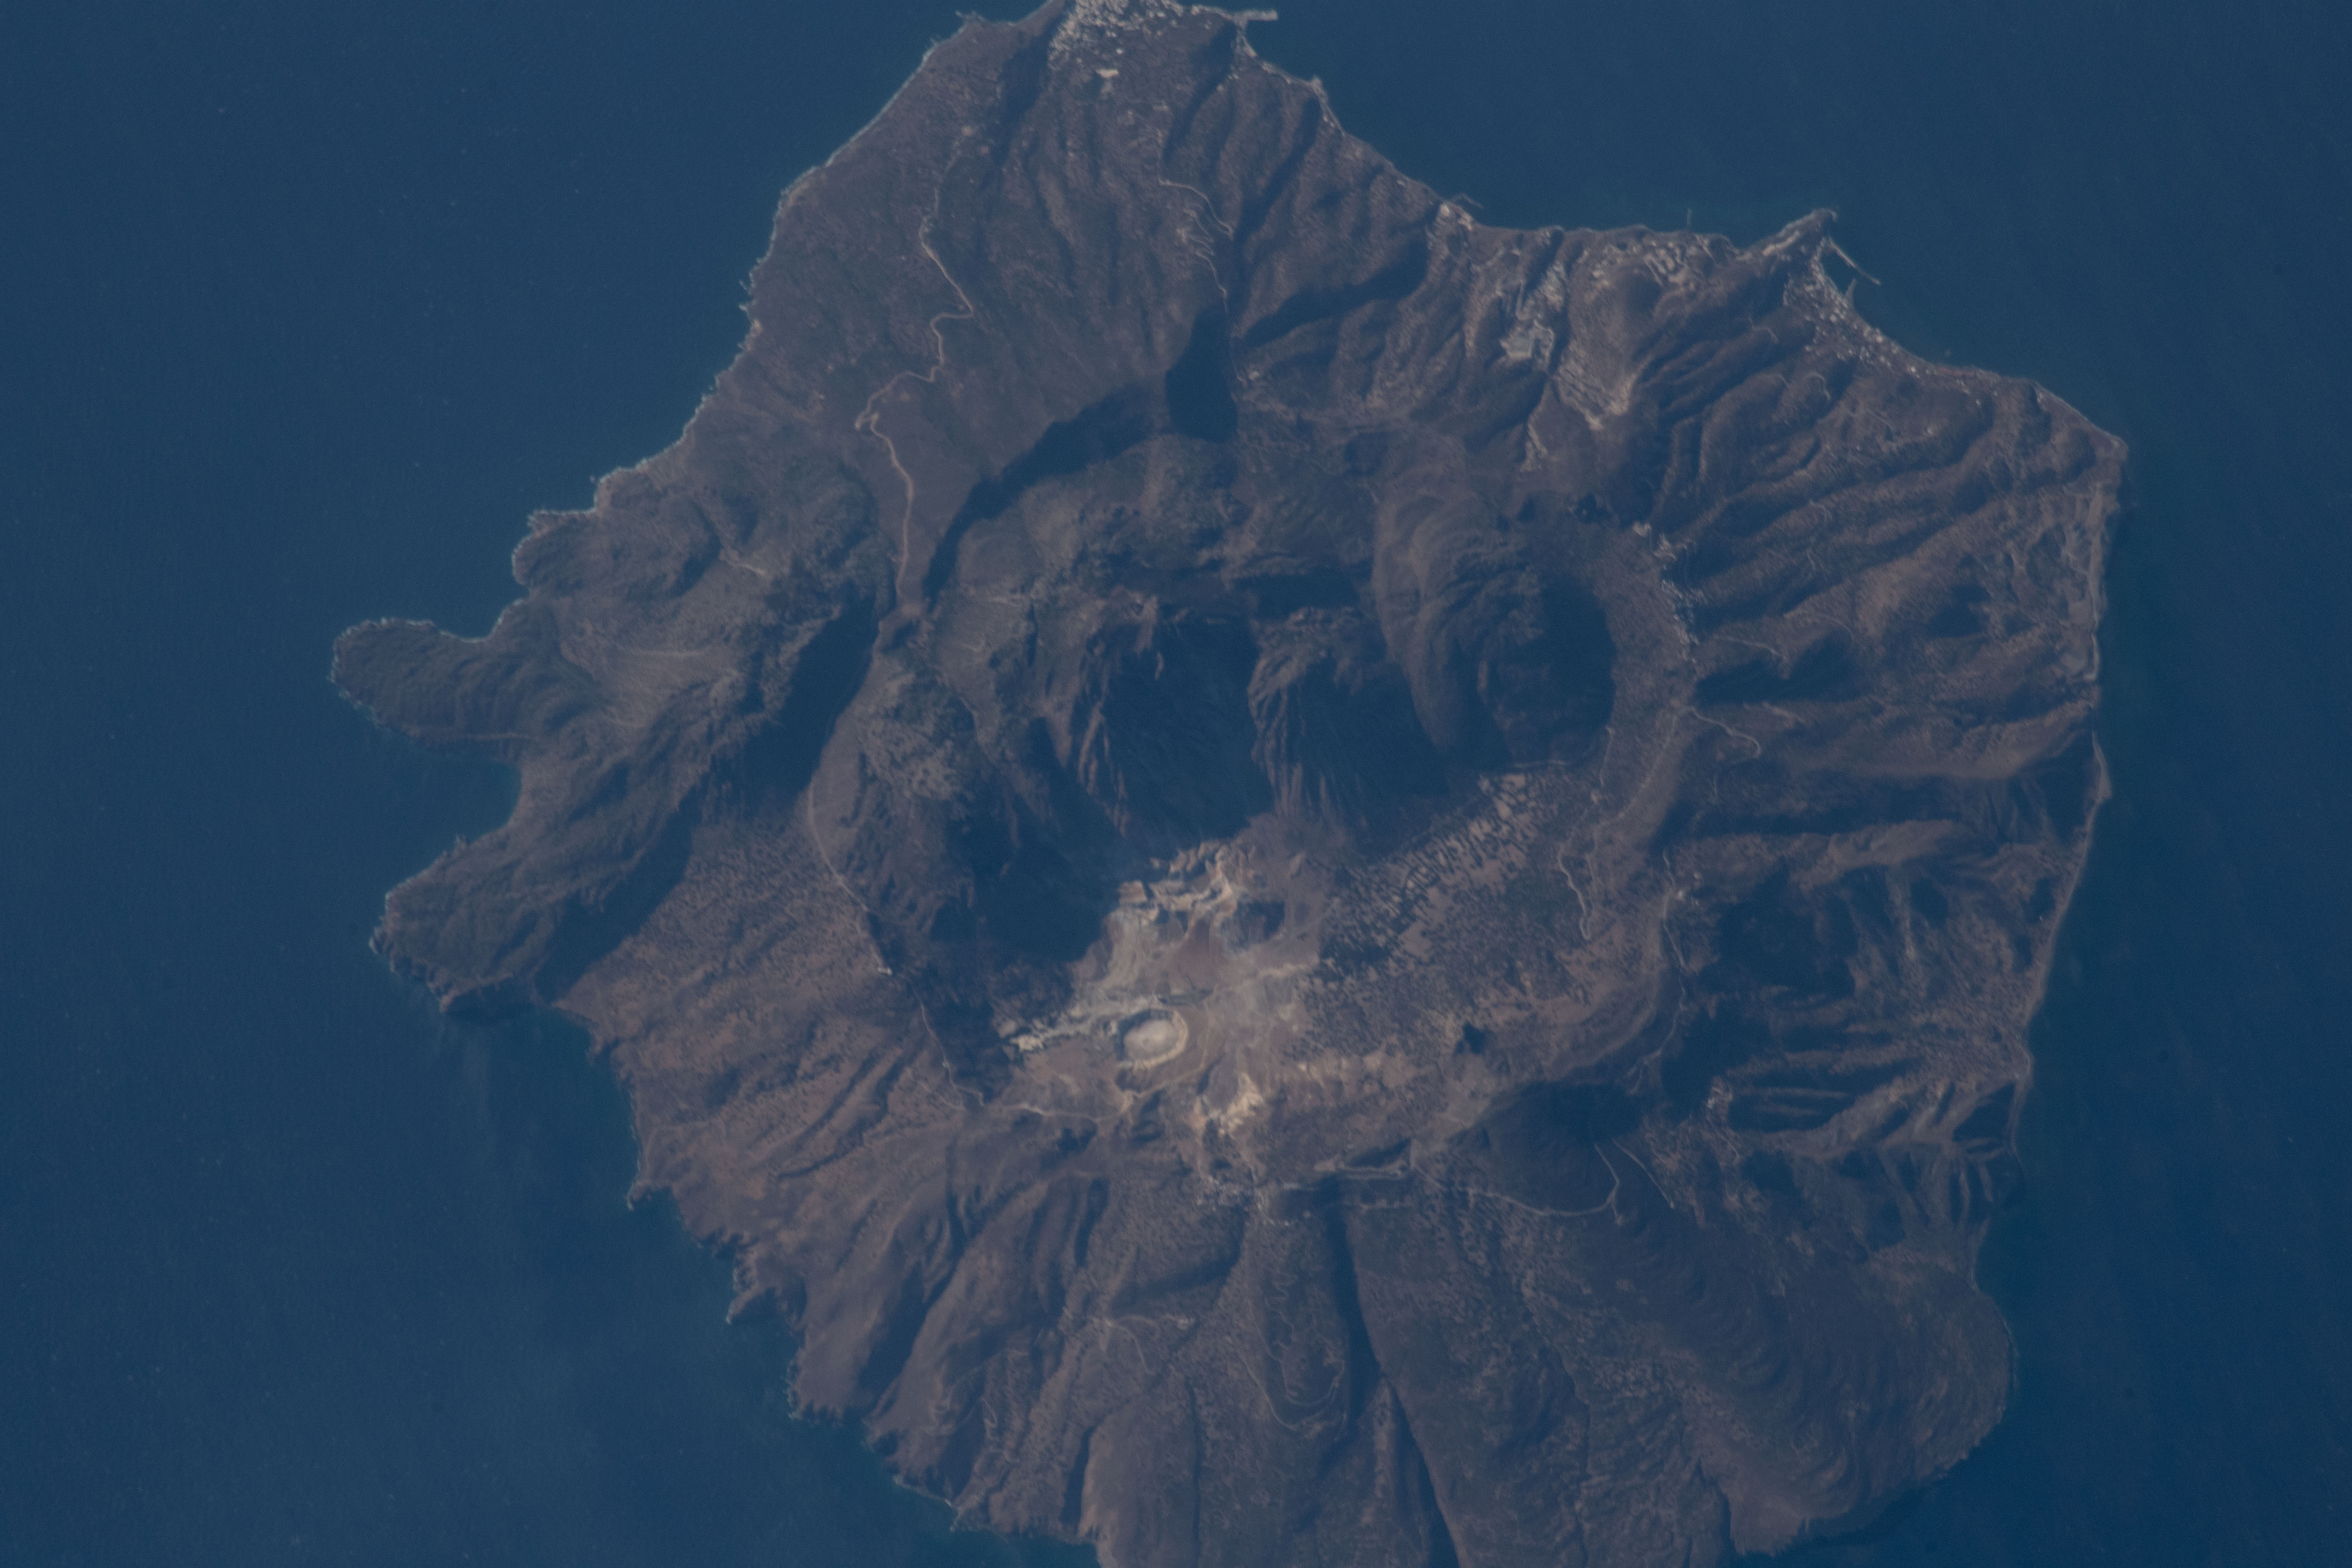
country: GREECE
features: RHODES BASIN, STEFANOS CRATER
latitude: 36.6
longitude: 27.2
